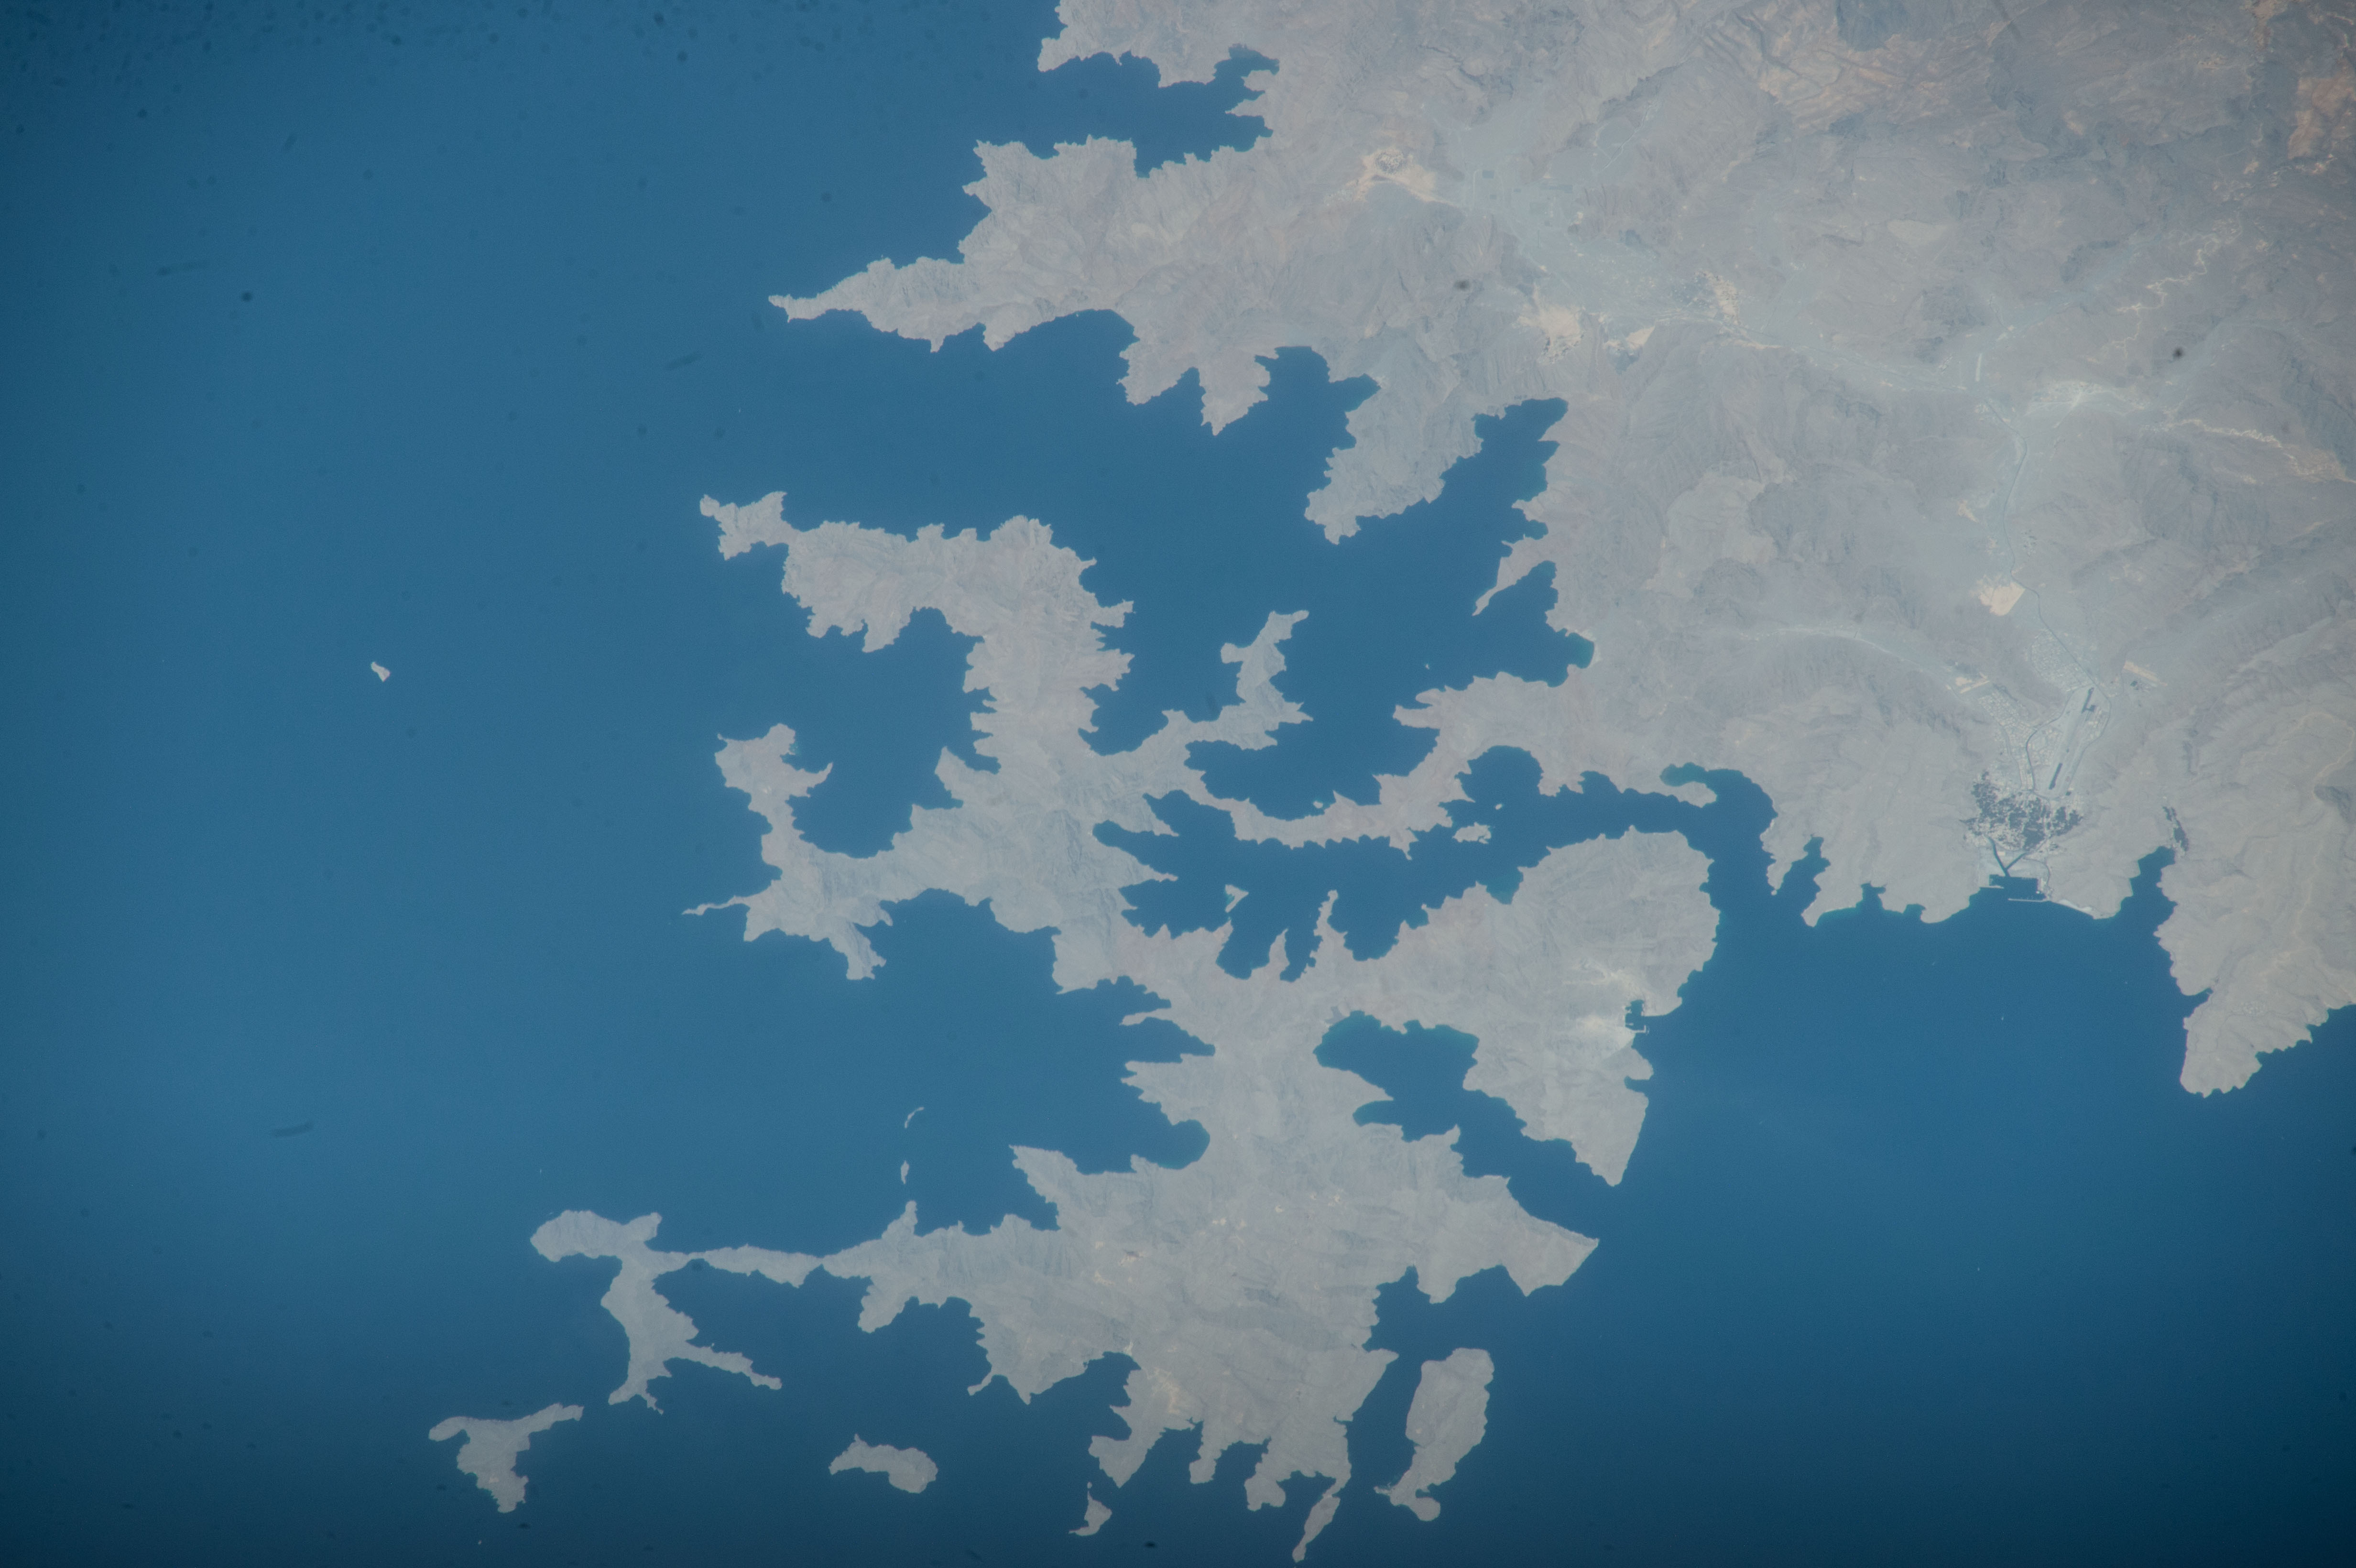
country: OMAN
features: OMAN, MUSANDAM FJORDS, KHAWR SHIMM, KUMZAR, KHASAB, KHASAB AIRPORT, UMM AL FAYARAYN, KHOOR NAJD, JAZIRAT MUSANDAM, JAZIRAT AL KHAYL, ABU SIR, JAZIRAT AL GHANAM,UNITED ARAB EMIRATES, PERSIAN GULF, RAS AL-KHAIMAH, KUMZAR, STRAIT OF HORMUZ, ARABIAN PENINSULA,MUSANDAM GOVERNORATE, OMAN
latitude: 26.2
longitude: 56.4
